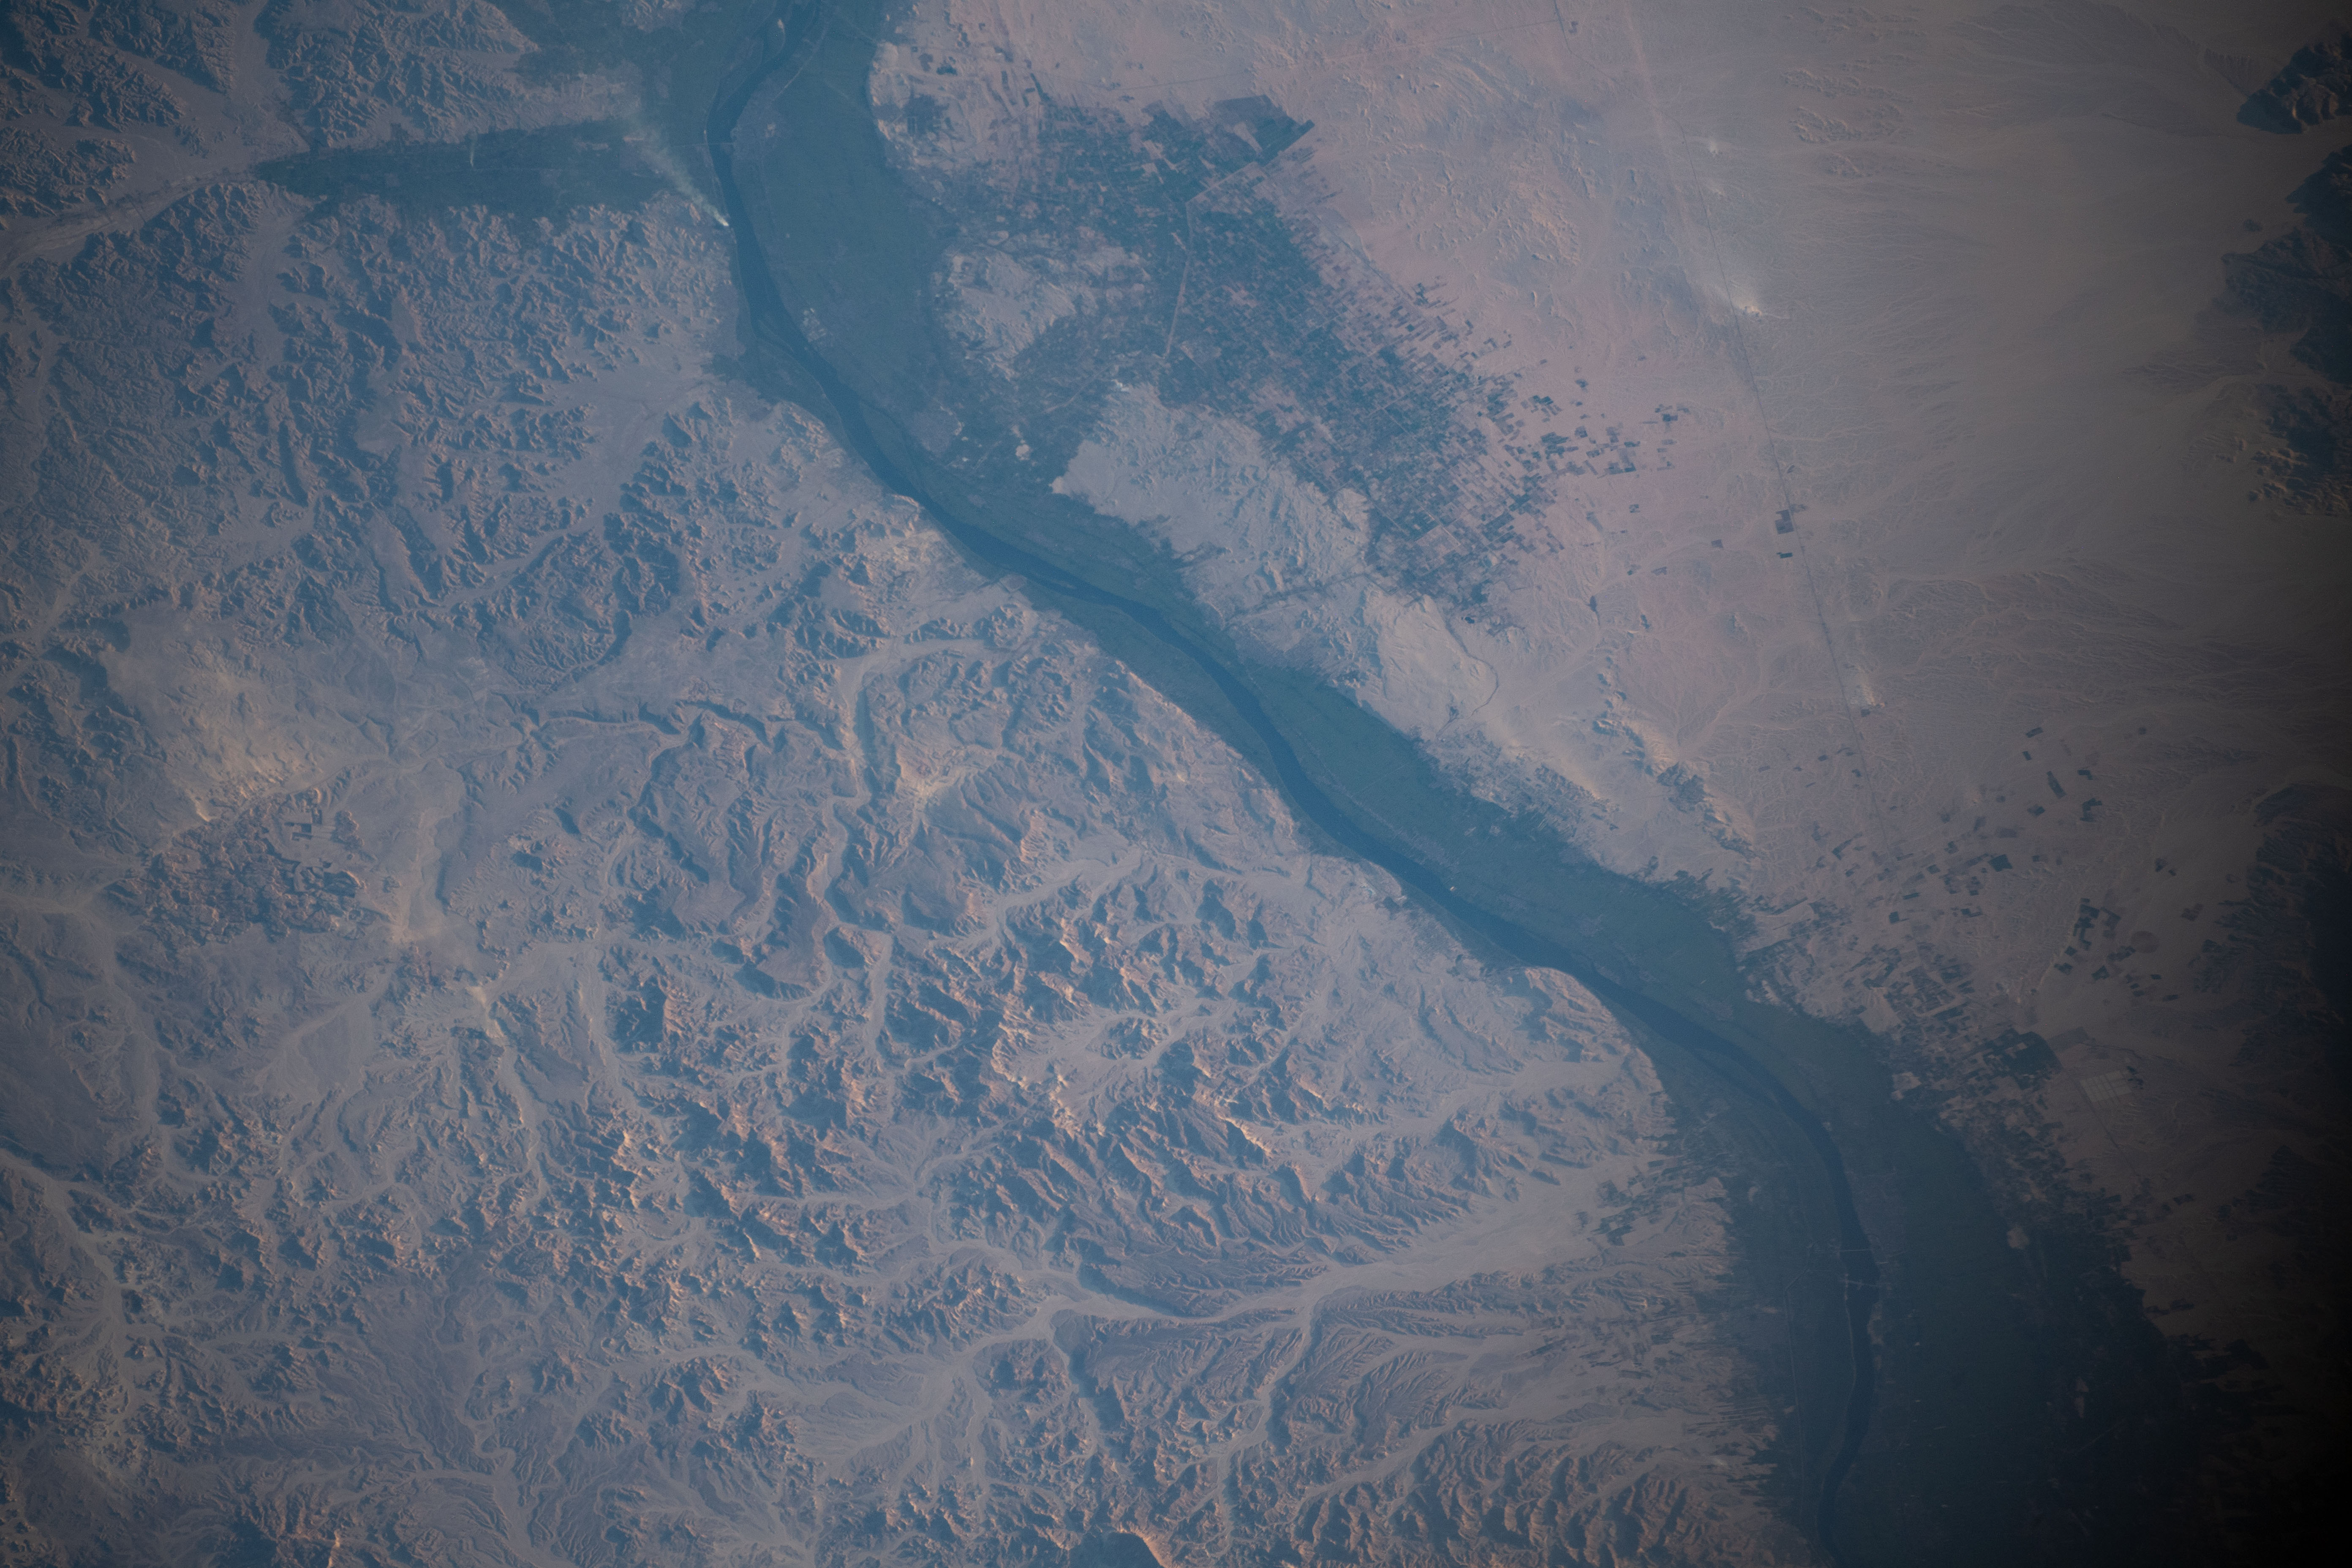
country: EGYPT
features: NILE RIVER, EDFU, NAGGA EL-SHAIKH
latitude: 25.1
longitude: 32.8
